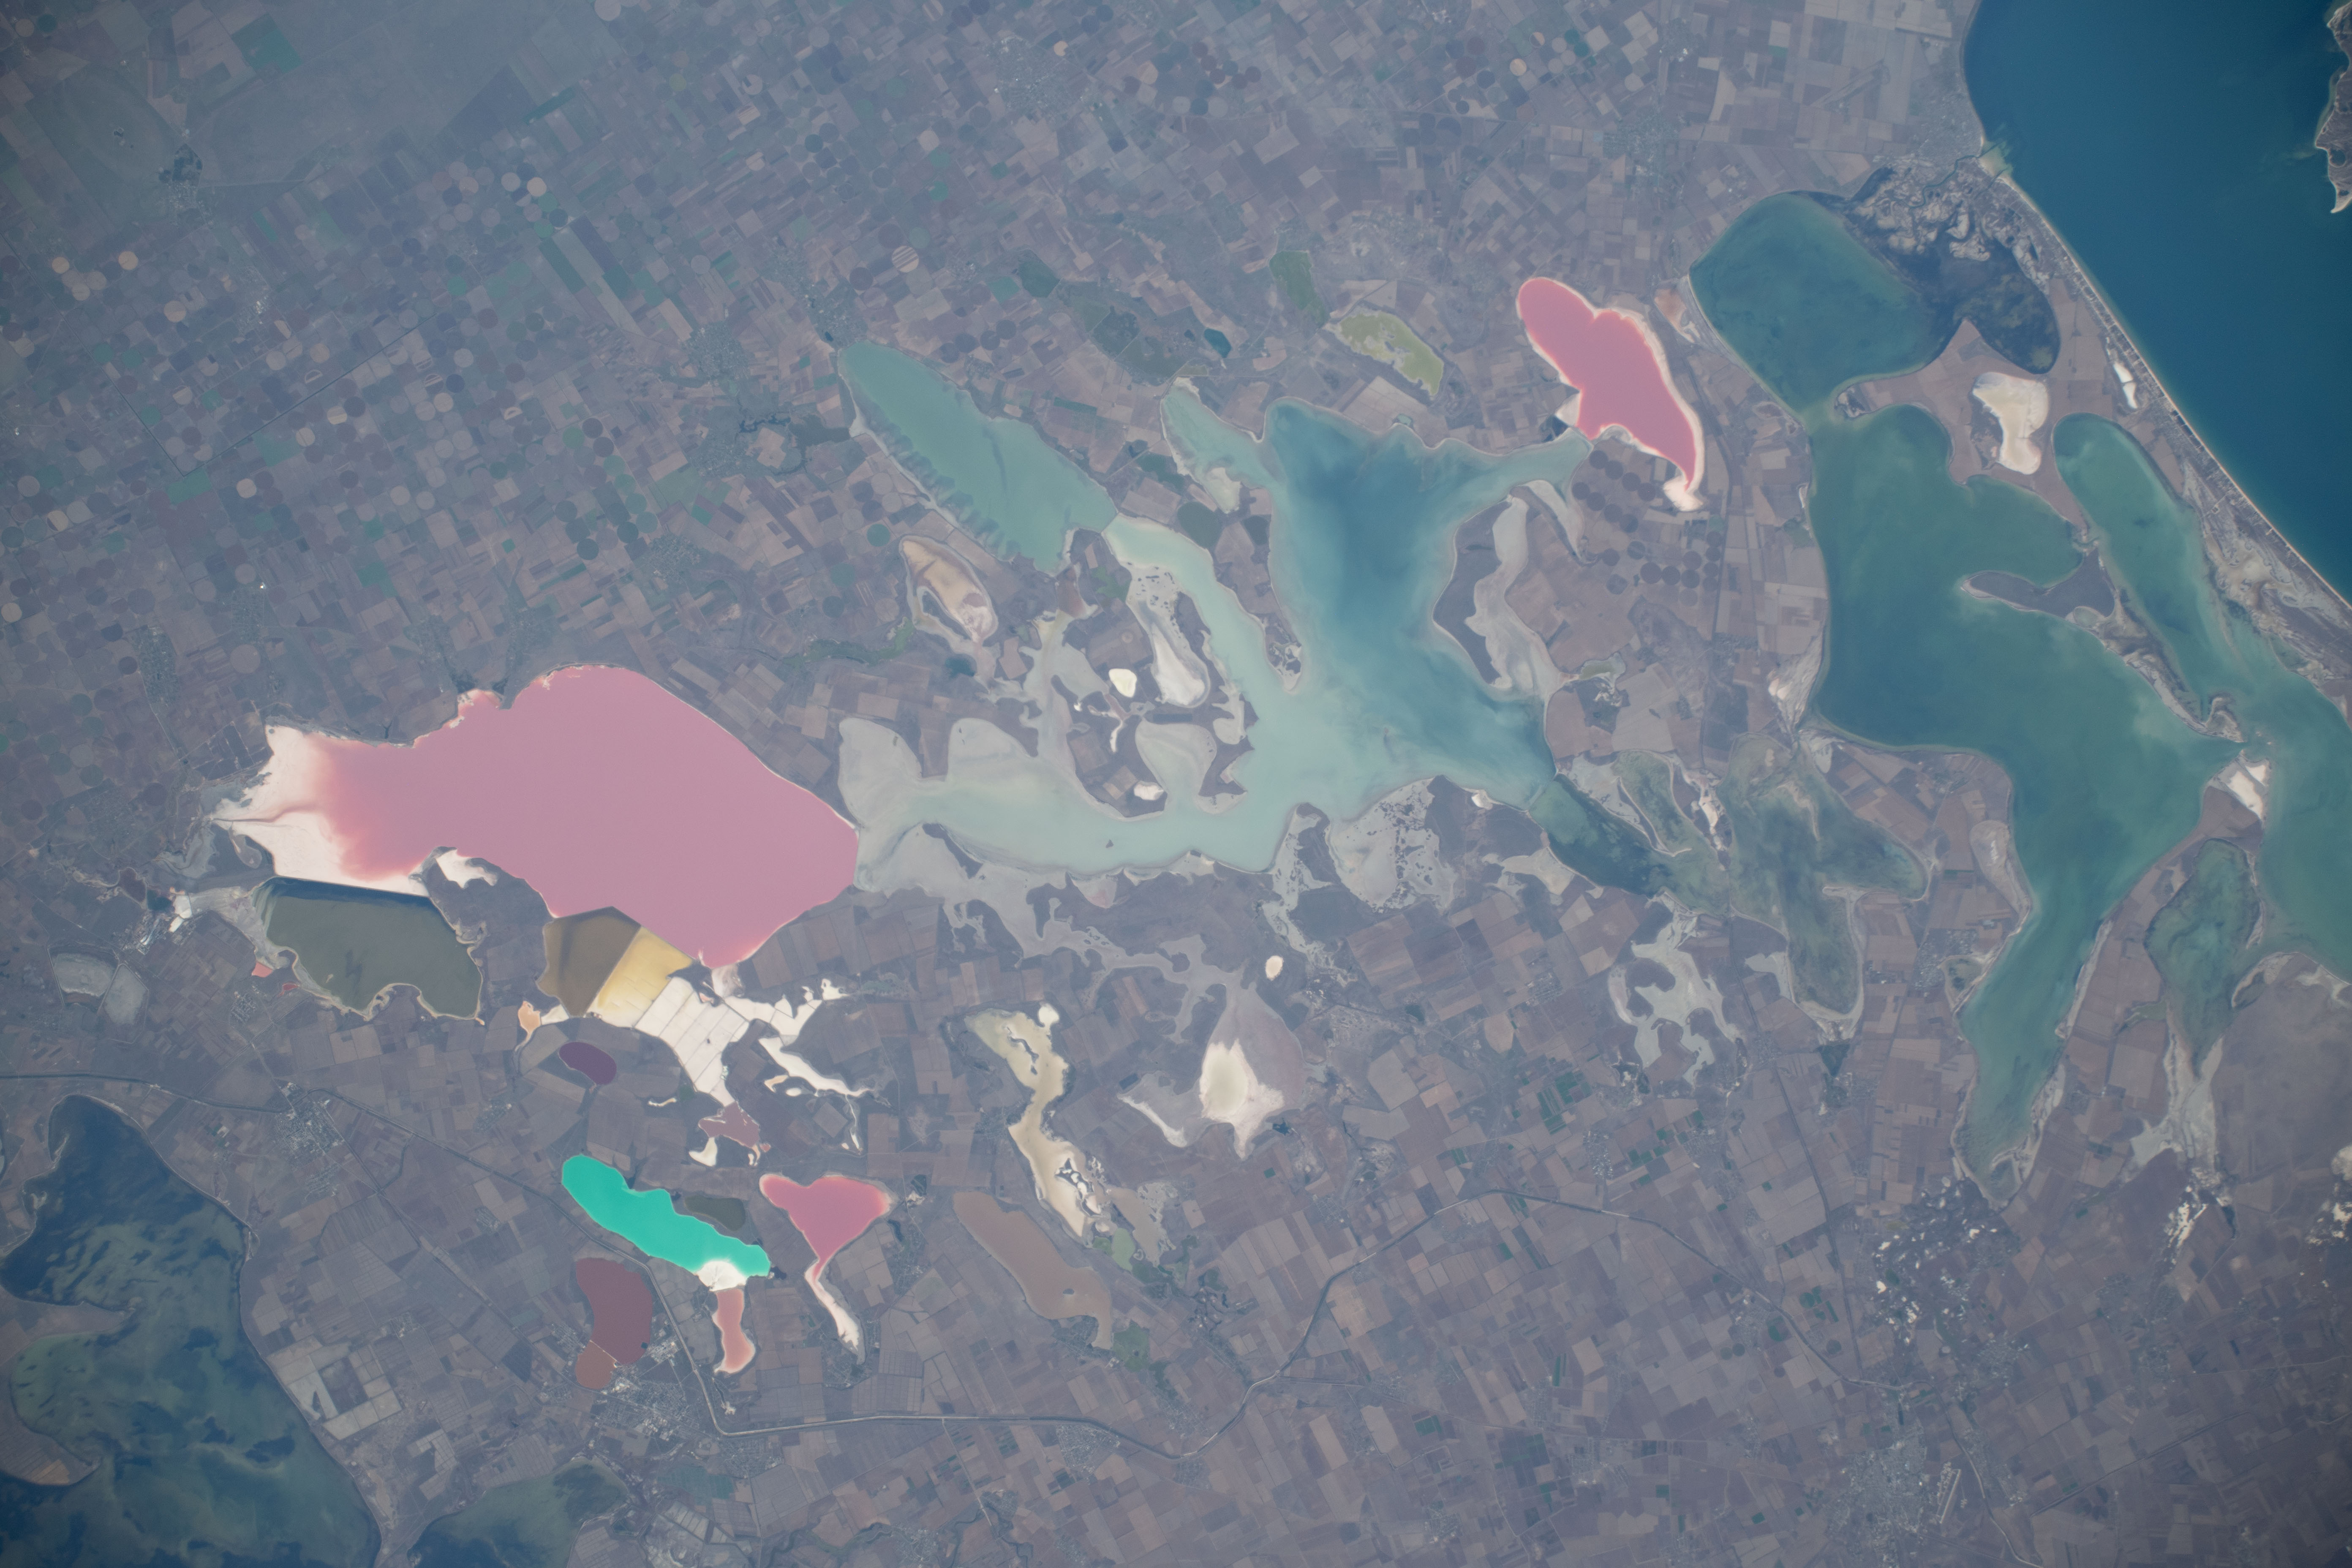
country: UKRAINE
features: KRASNE LAKE, PEREKOP'KA GULF
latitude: 46.1
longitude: 34.2
